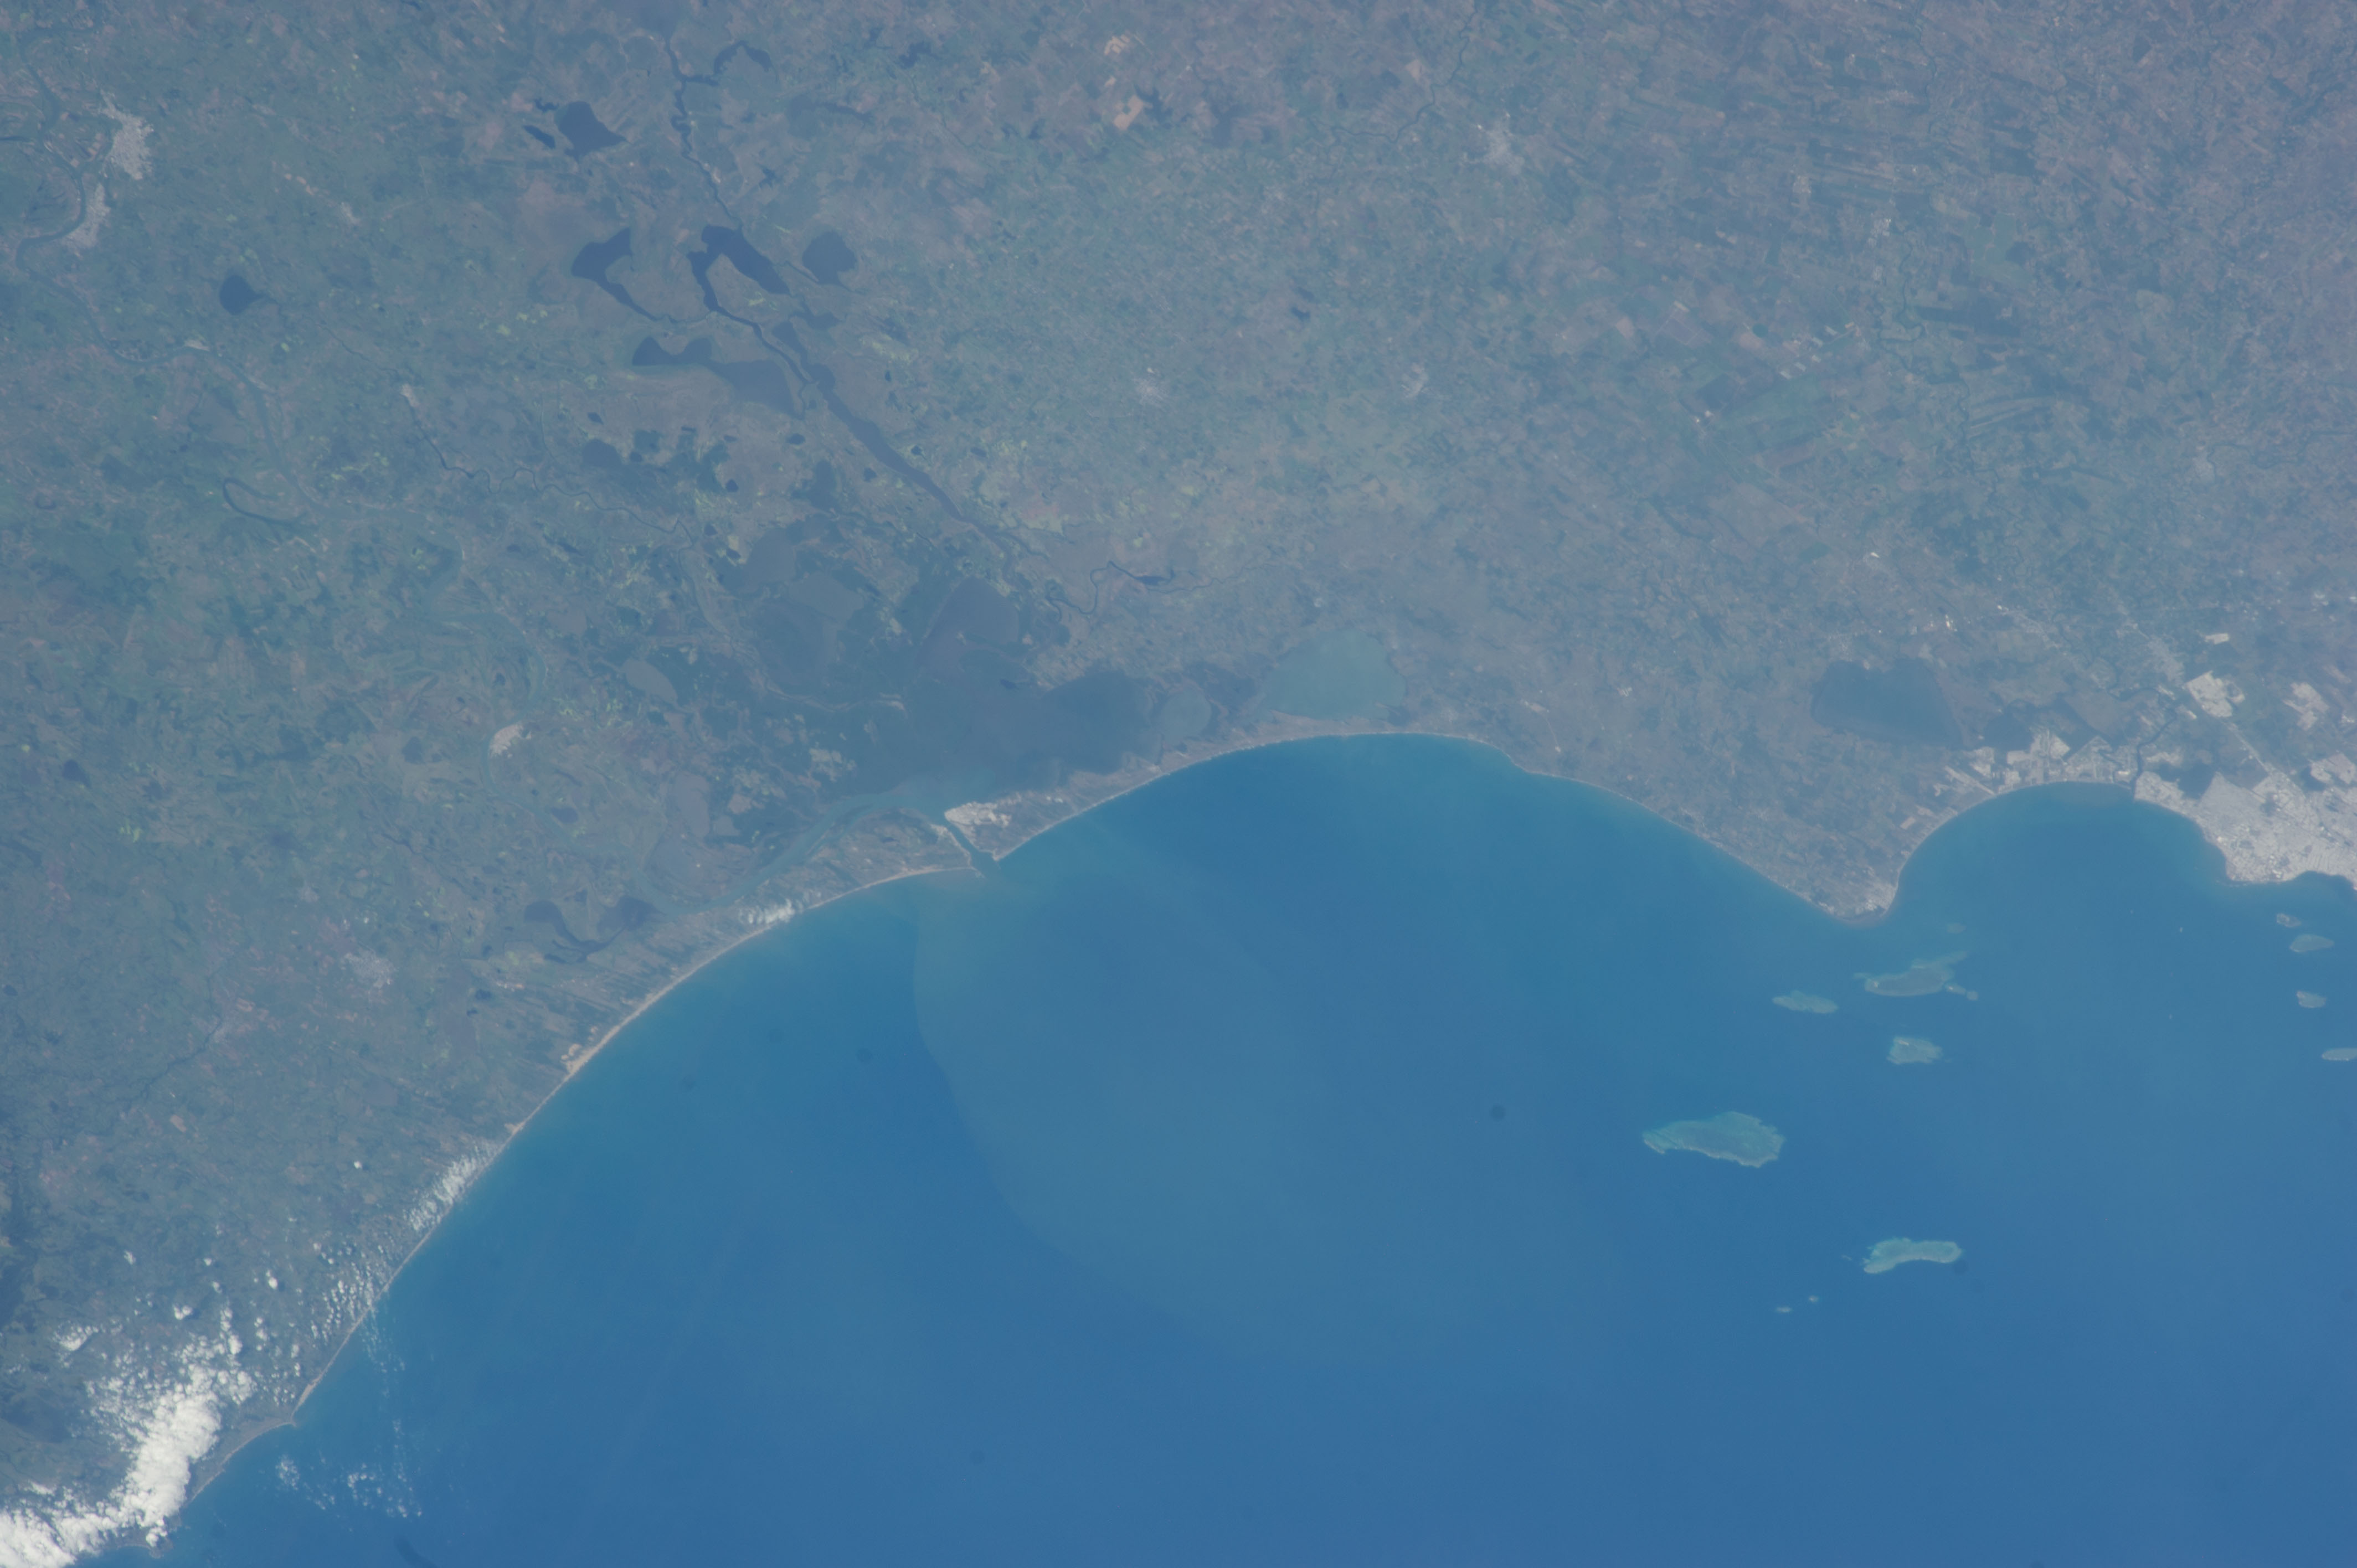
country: MEXICO
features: GULF OF MEXICO, REEFS, COASTAL LAGOONS, WETLANDS, VERA CRUZ, POINTS, SED.
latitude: 18.8
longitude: -95.9
